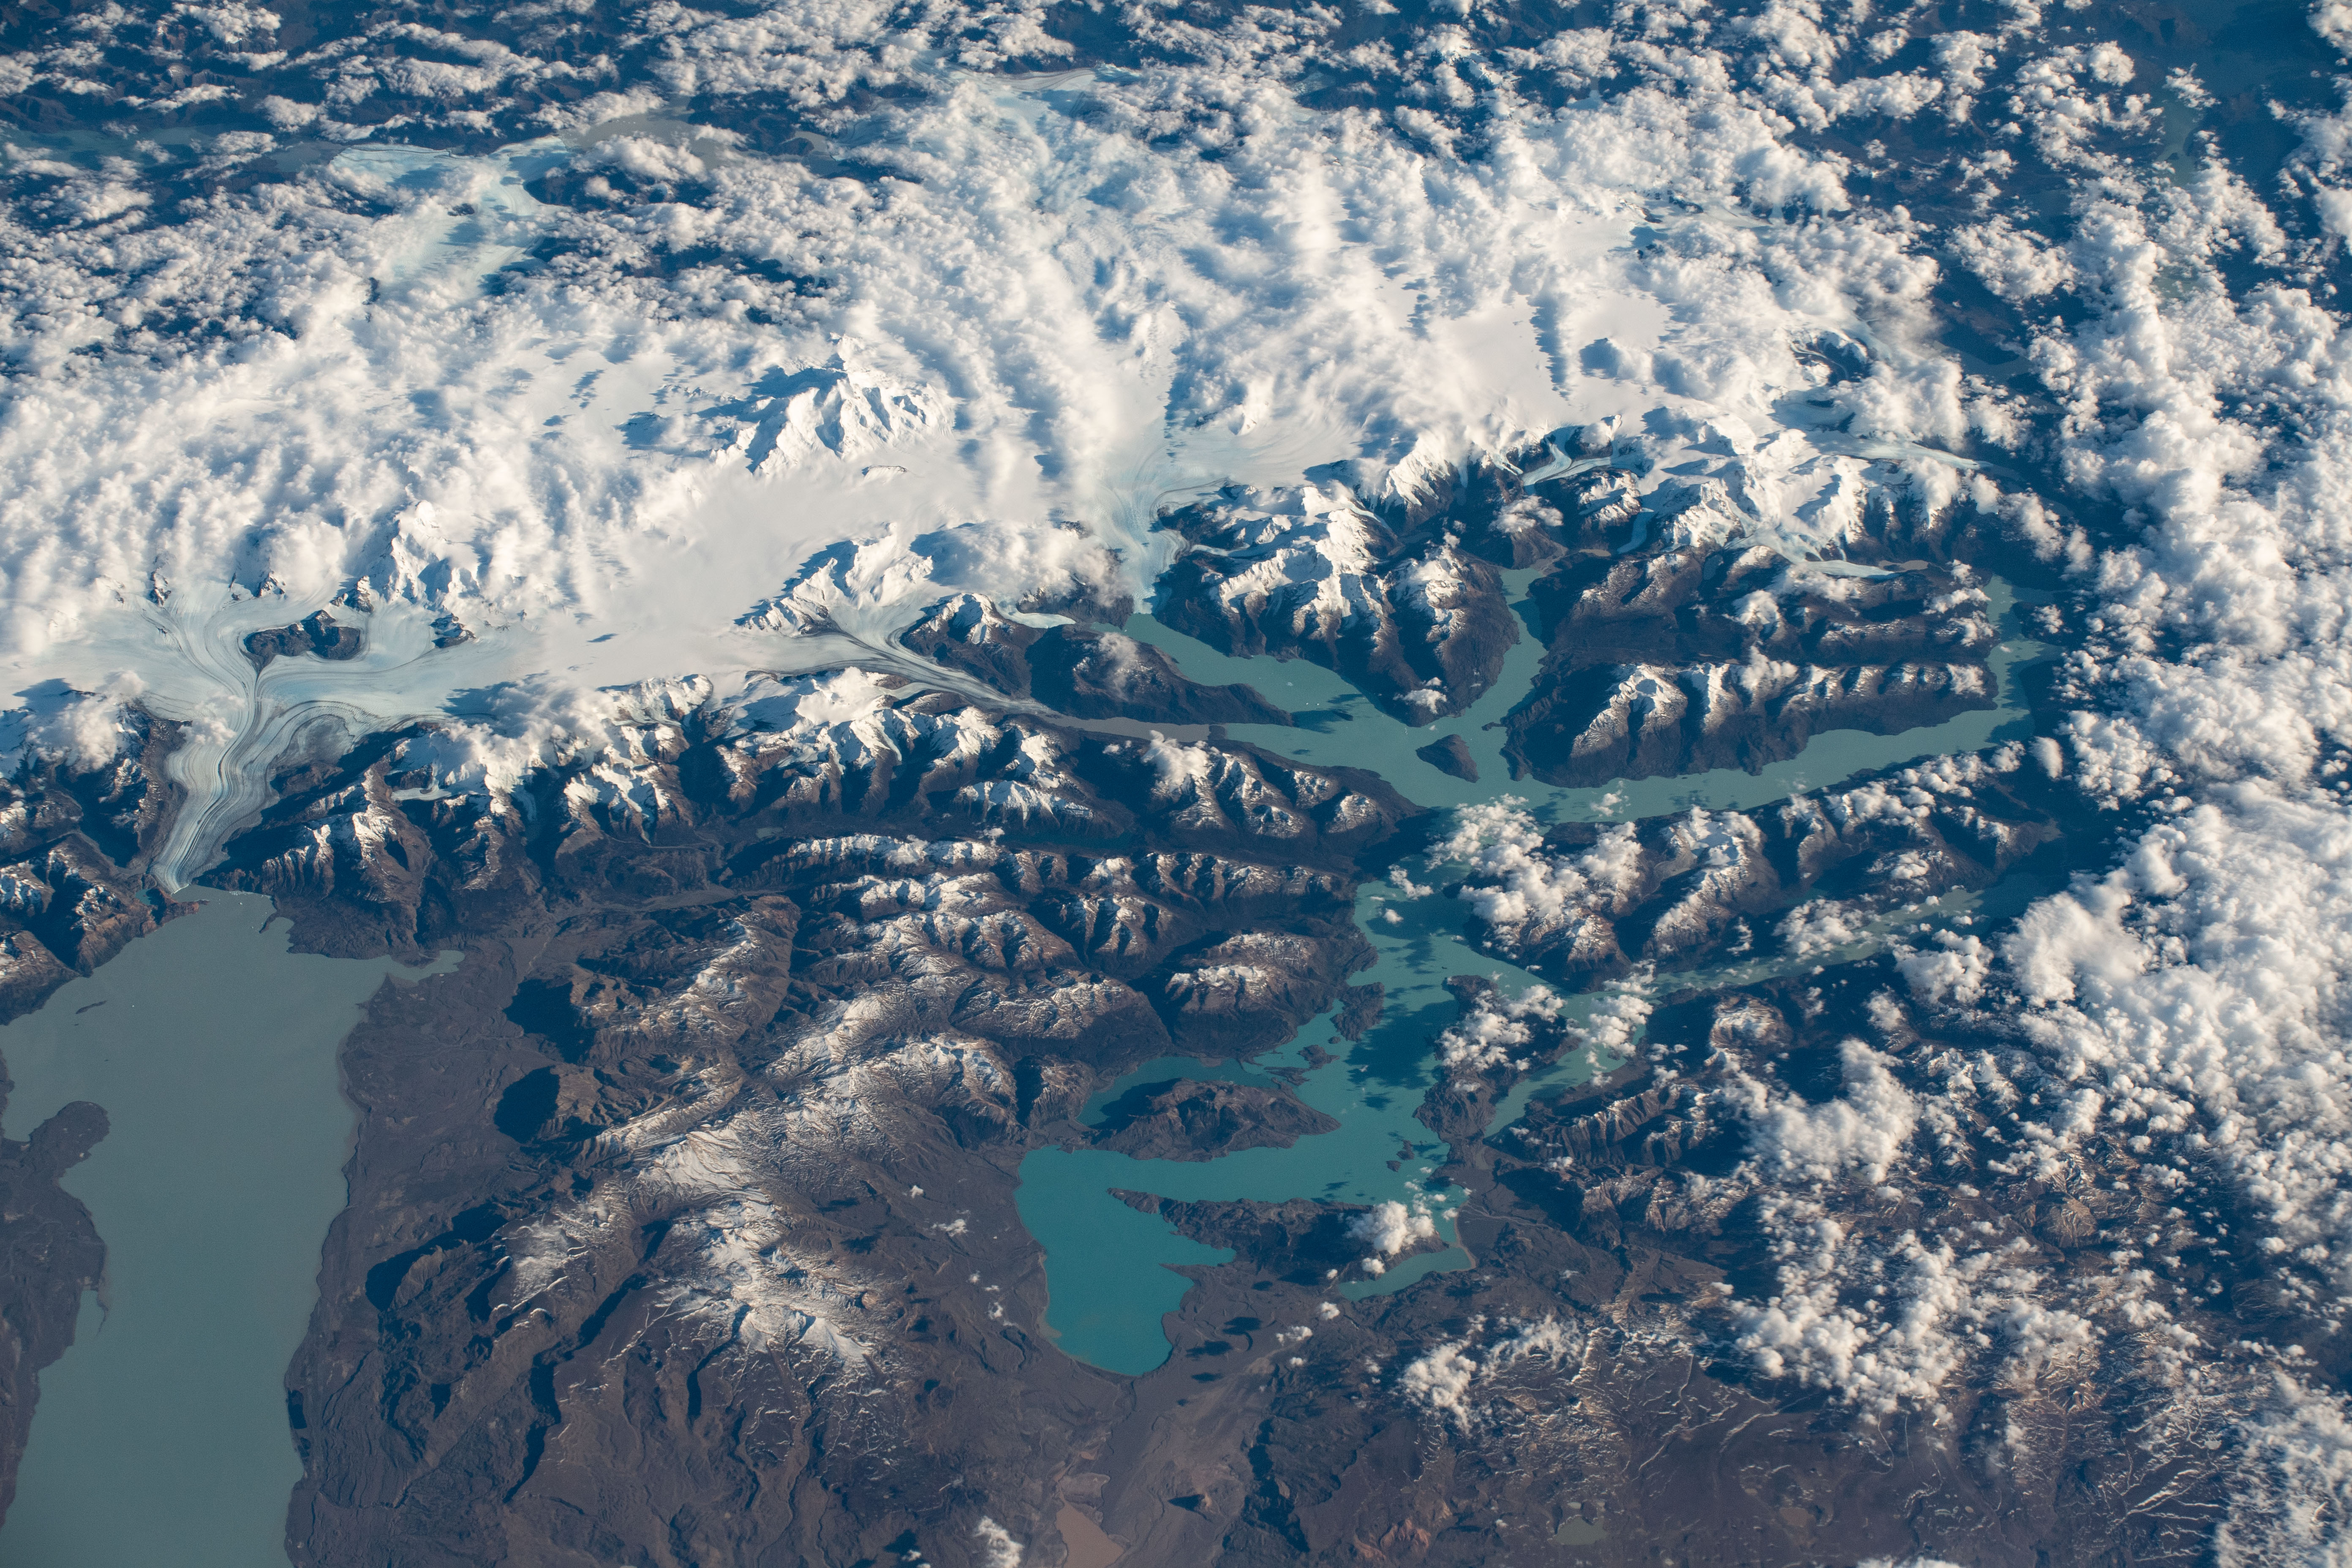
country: CHILE
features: VIEDMA LAKE, ALLUVIAL FAN, O'HIGGINS LAKE, SAN MARTIN LAKE, PASCUA
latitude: -49.0
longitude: -72.9
